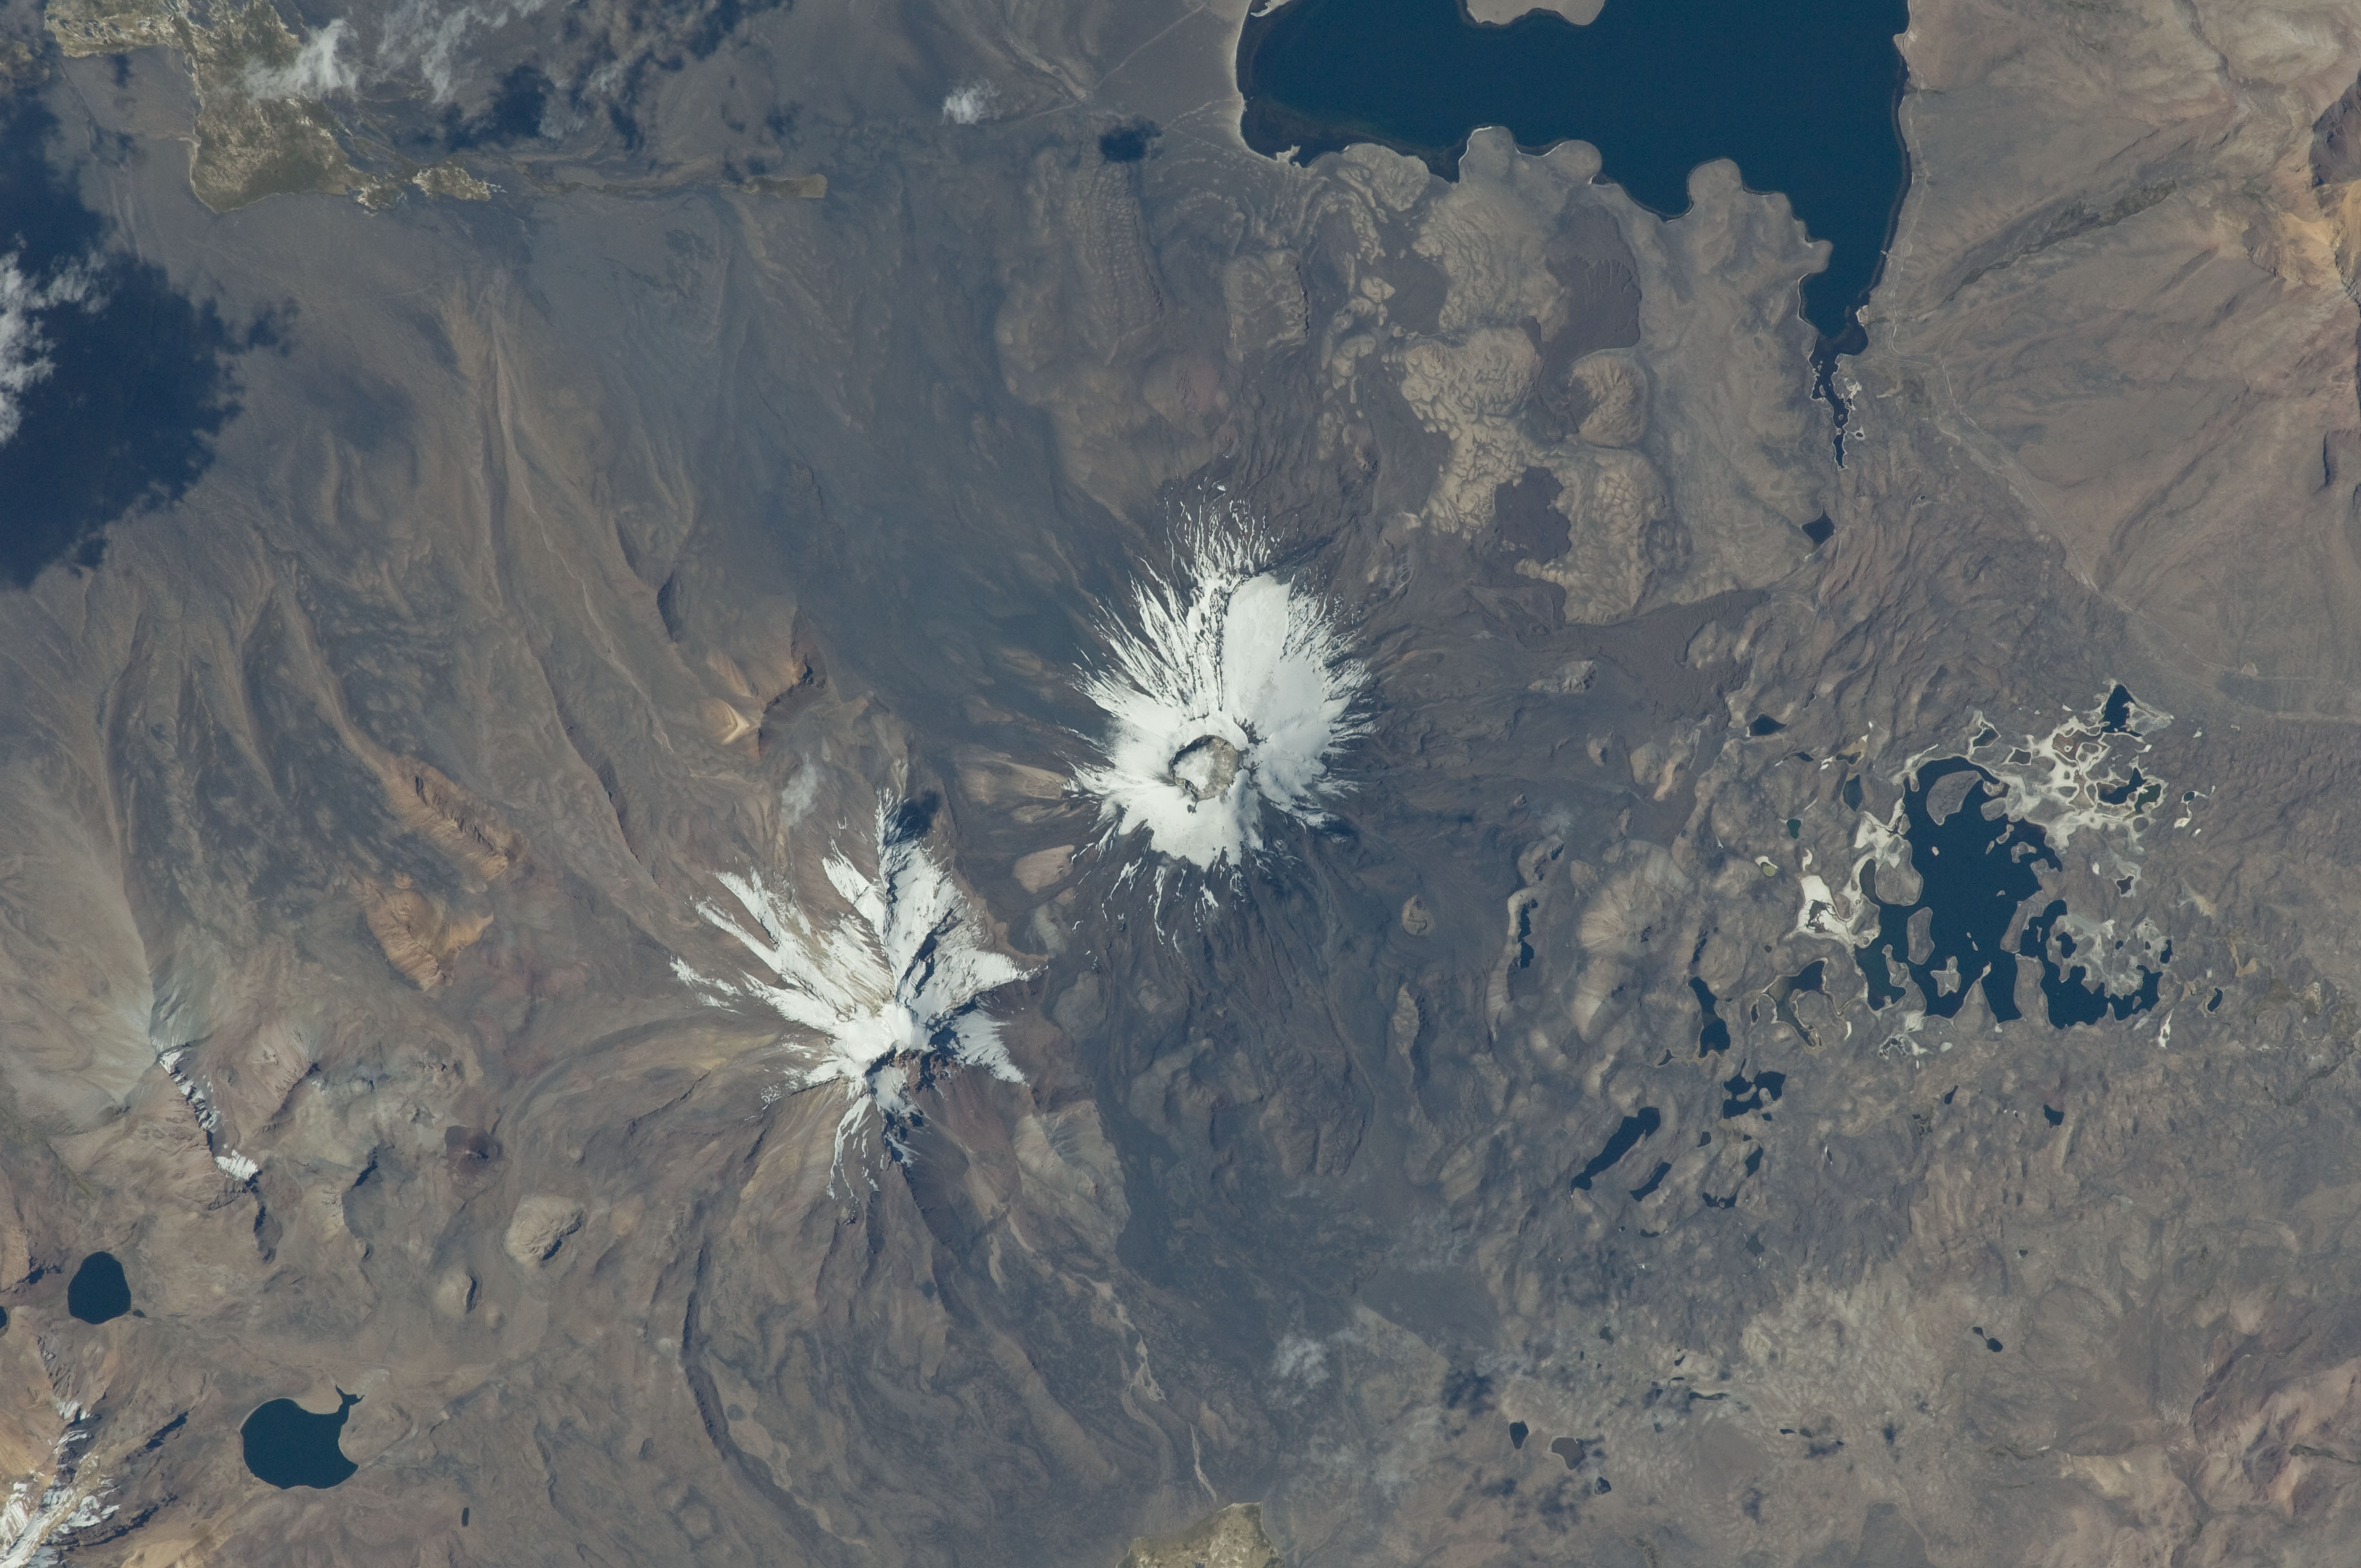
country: BOLIVIA
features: PARINACOTA VOLCANO, POMERAPE VOLCANO, LAKE CHUNGARA, LAKE COTACOTANI
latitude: -18.1
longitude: -69.2
